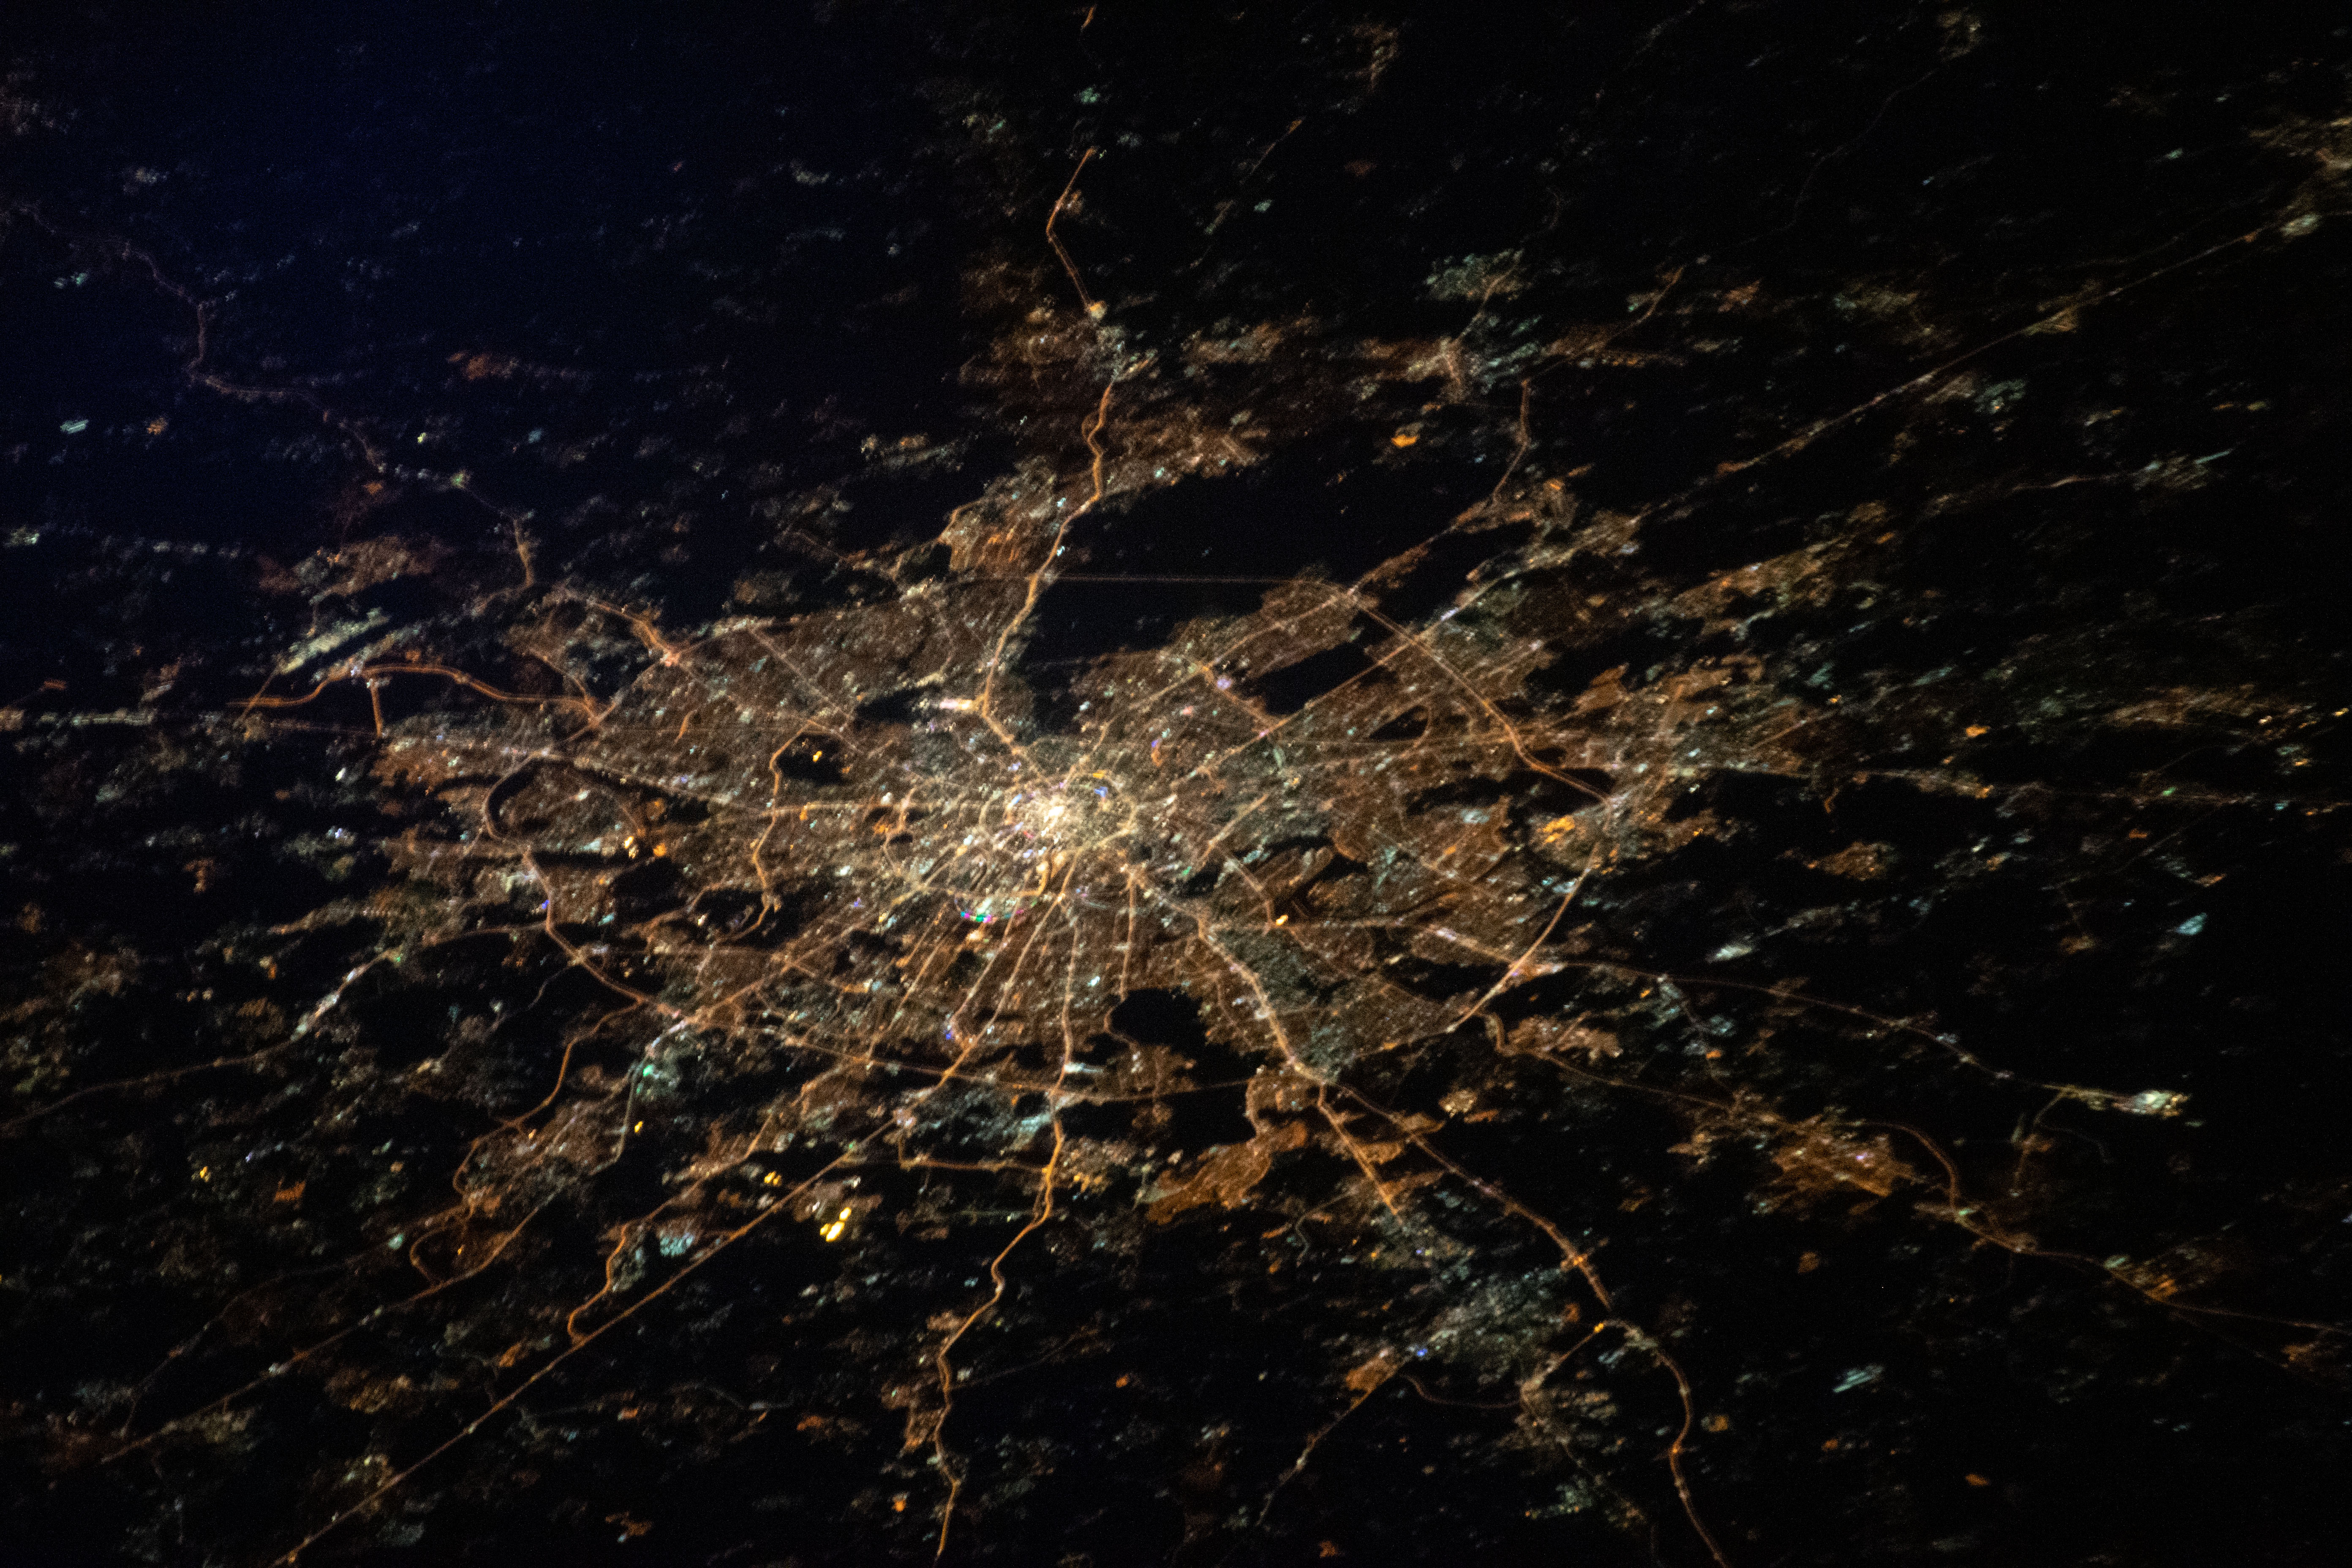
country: RUSSIAN FEDERATION
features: MOSCOW, CITY LIGHTS
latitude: 55.8
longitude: 37.6
